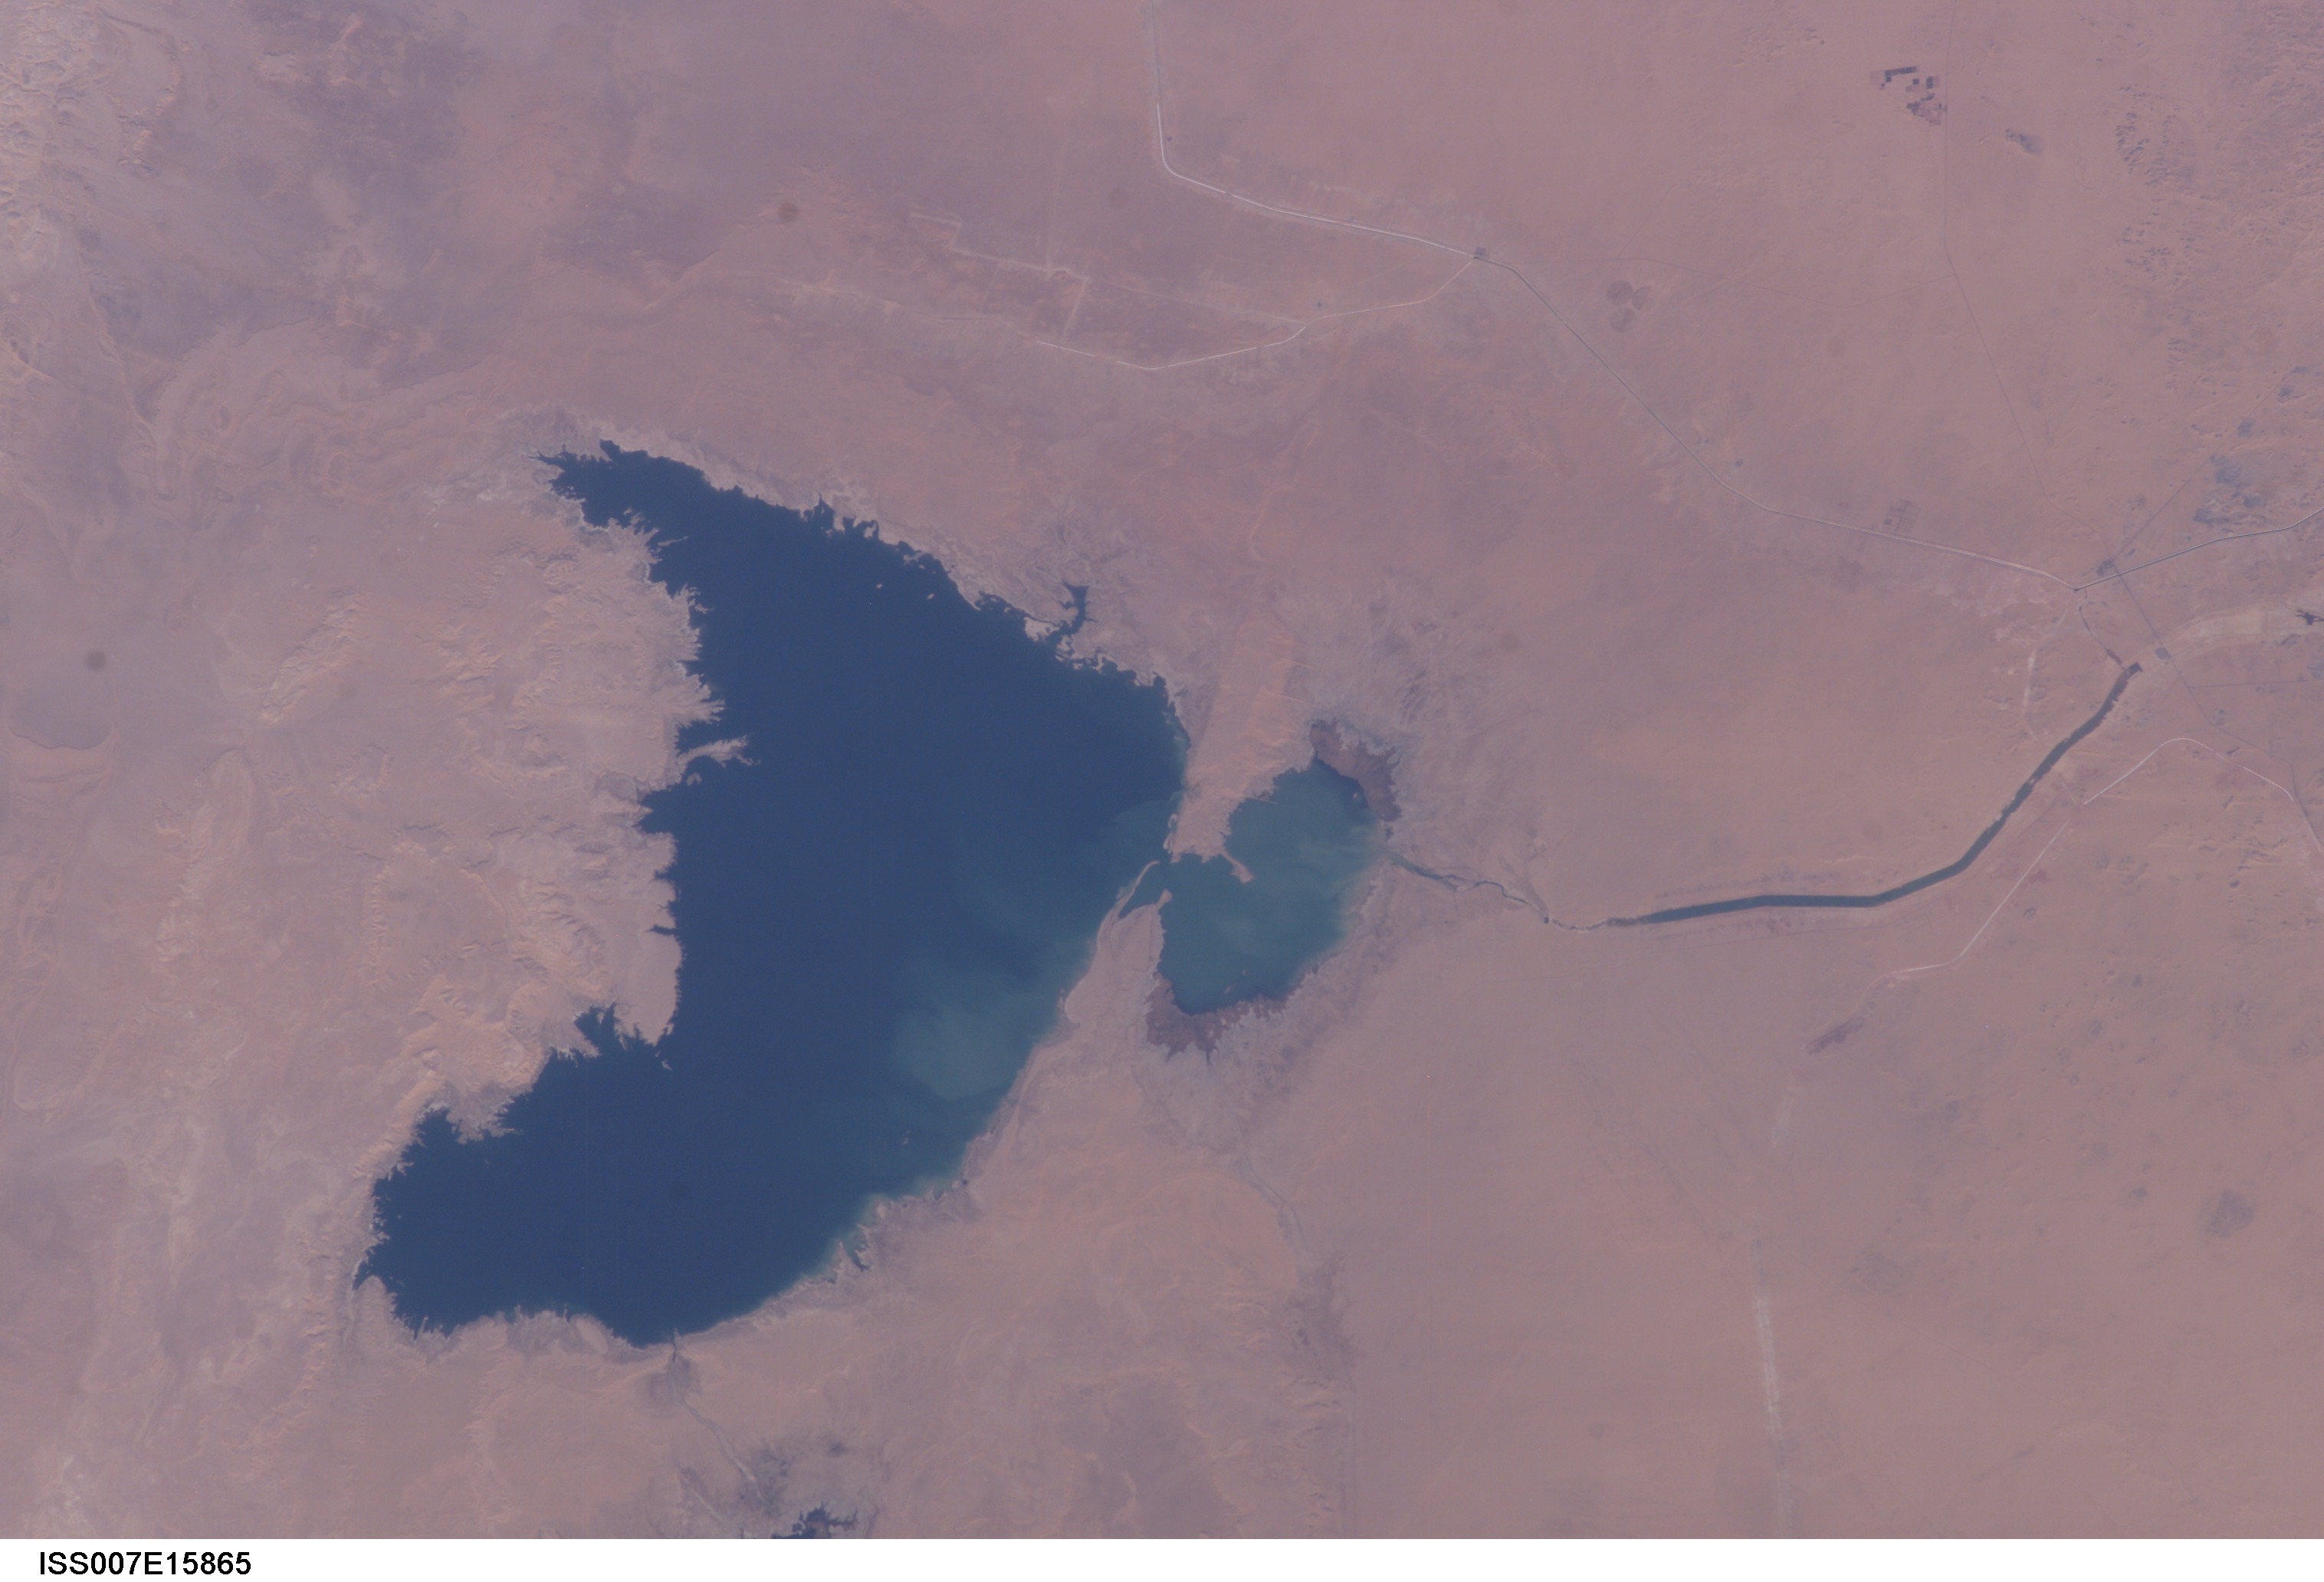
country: EGYPT
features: TOSHKA LAKES, CANAL
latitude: 23.0
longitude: 31.5
